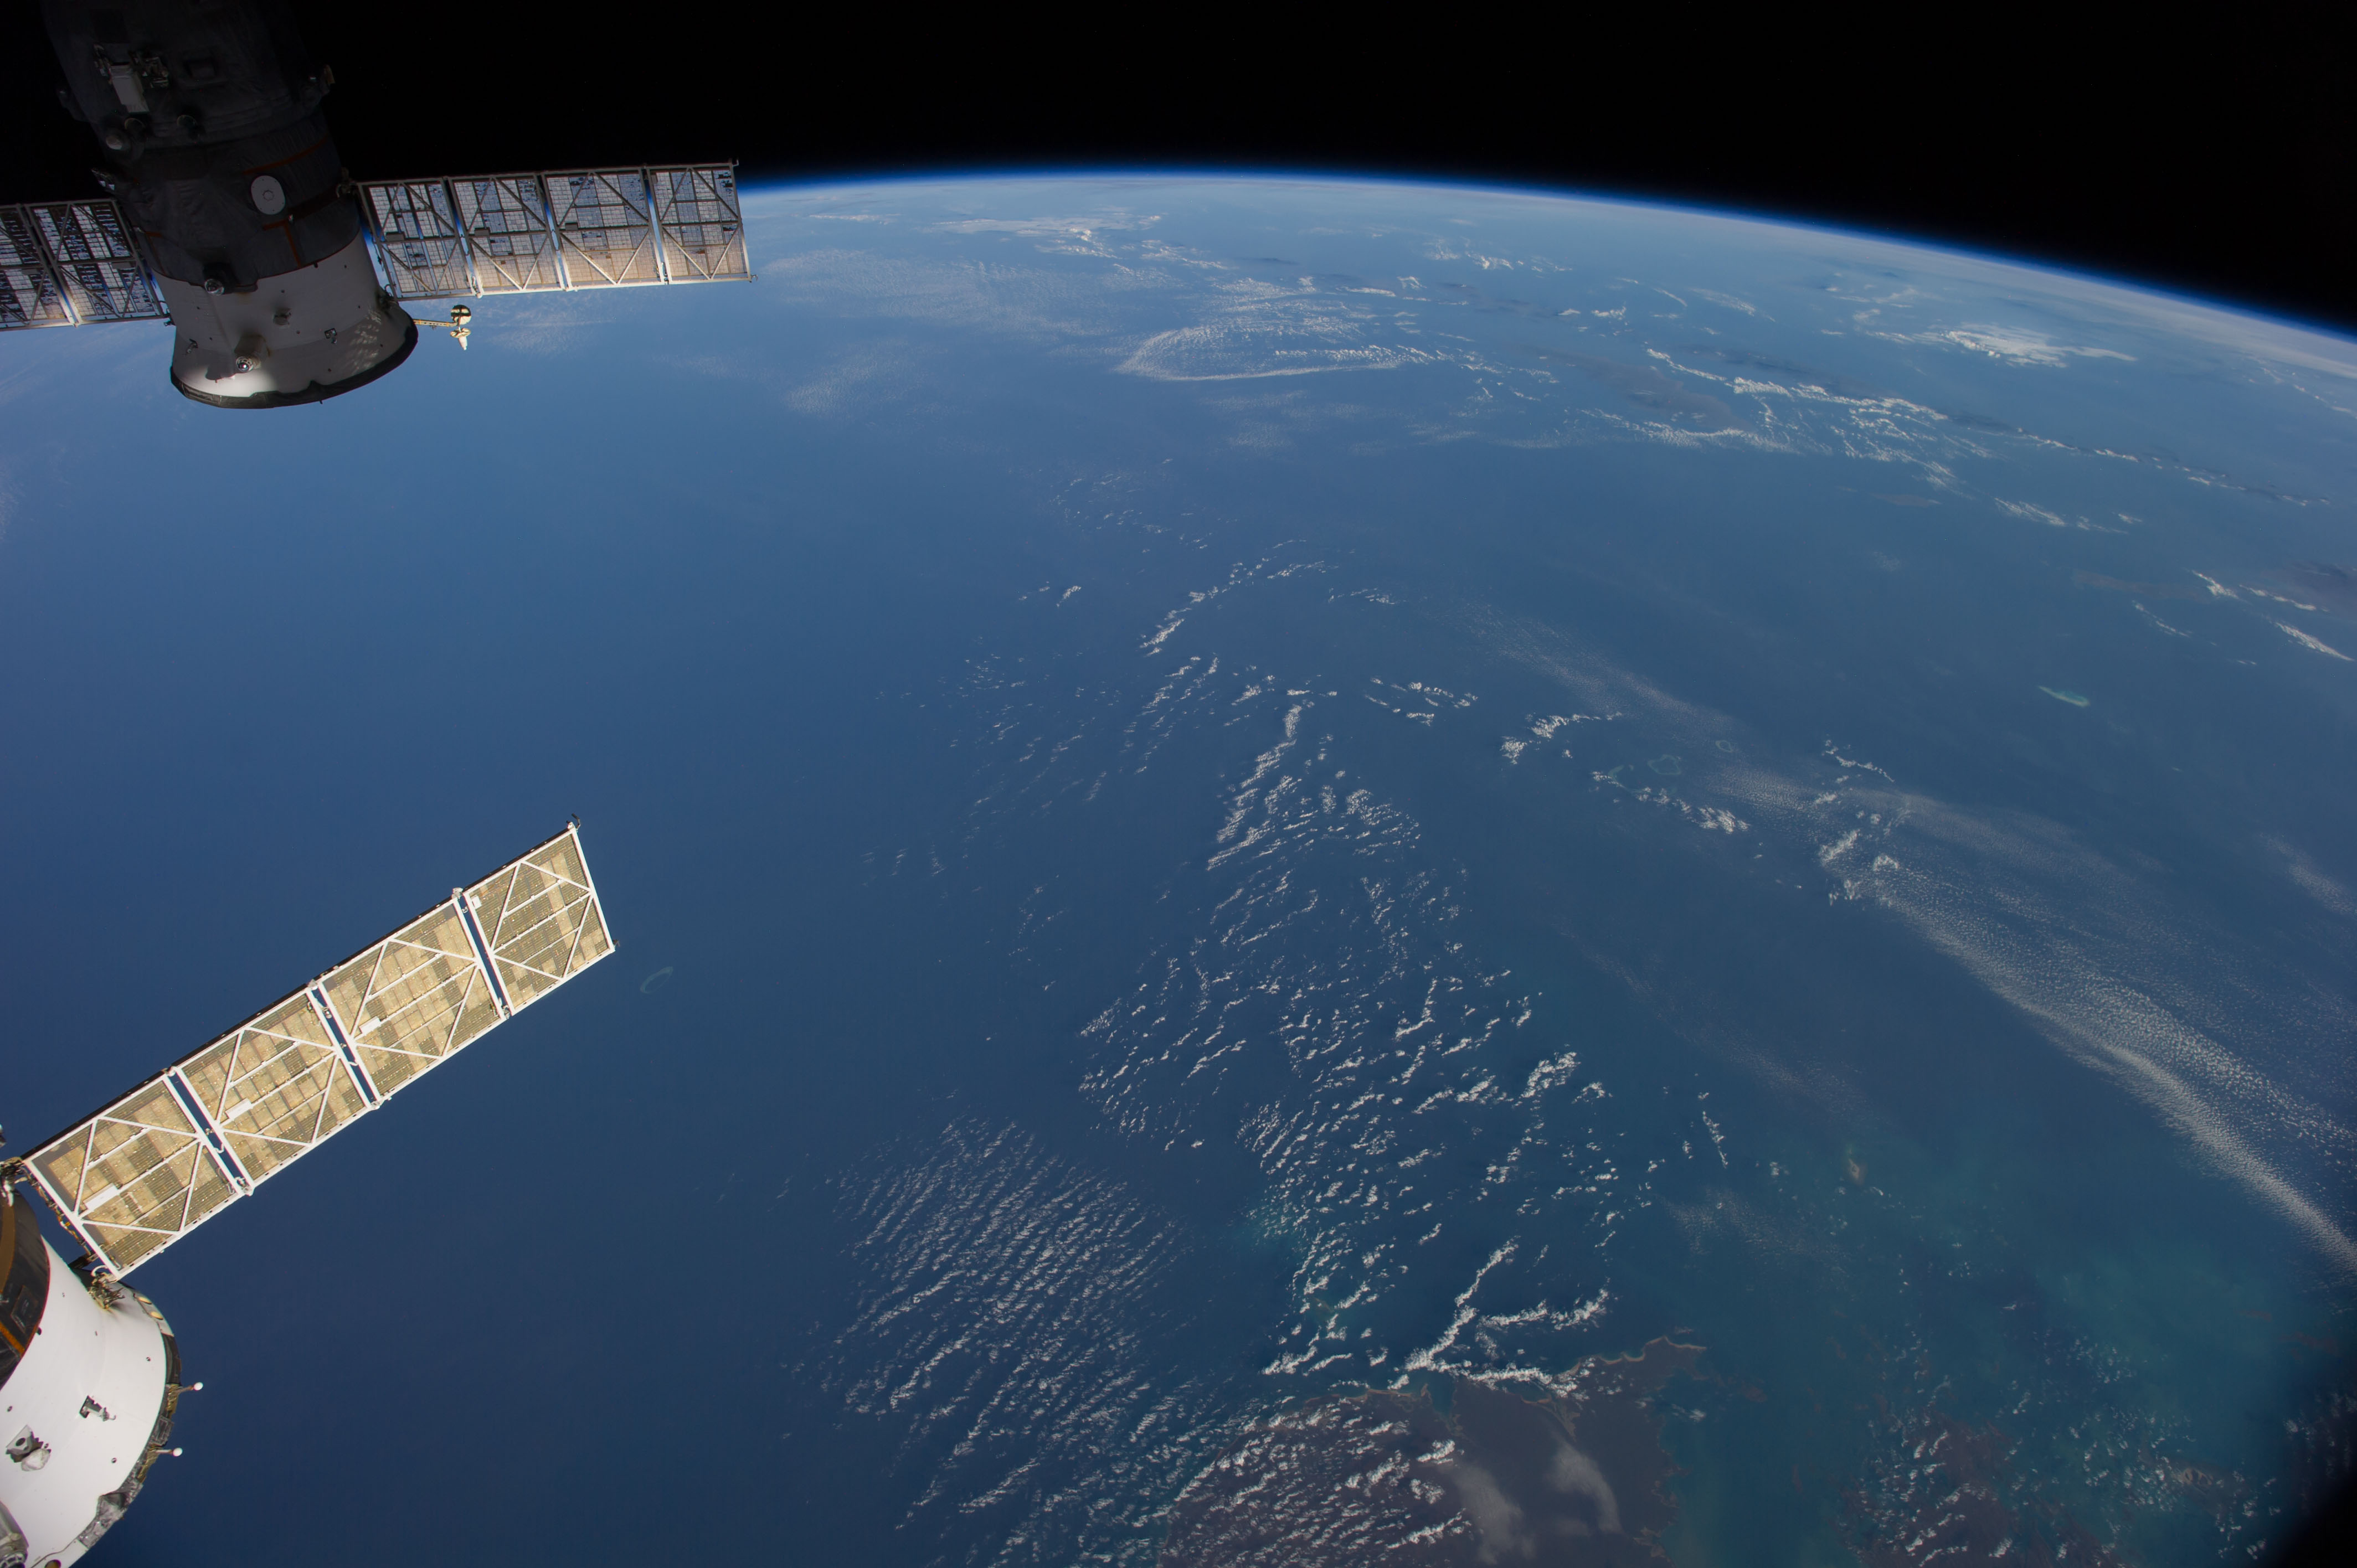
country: AUSTRALIA-WA
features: INDIAN O., KING SOUND, JAVA S., BALI S., FLORES S., SAVU S., W. NUSA TENGGARA, E. NUSA TENGGARA, ATMOSPHERIC LIMB
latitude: -15.0
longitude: 120.0
